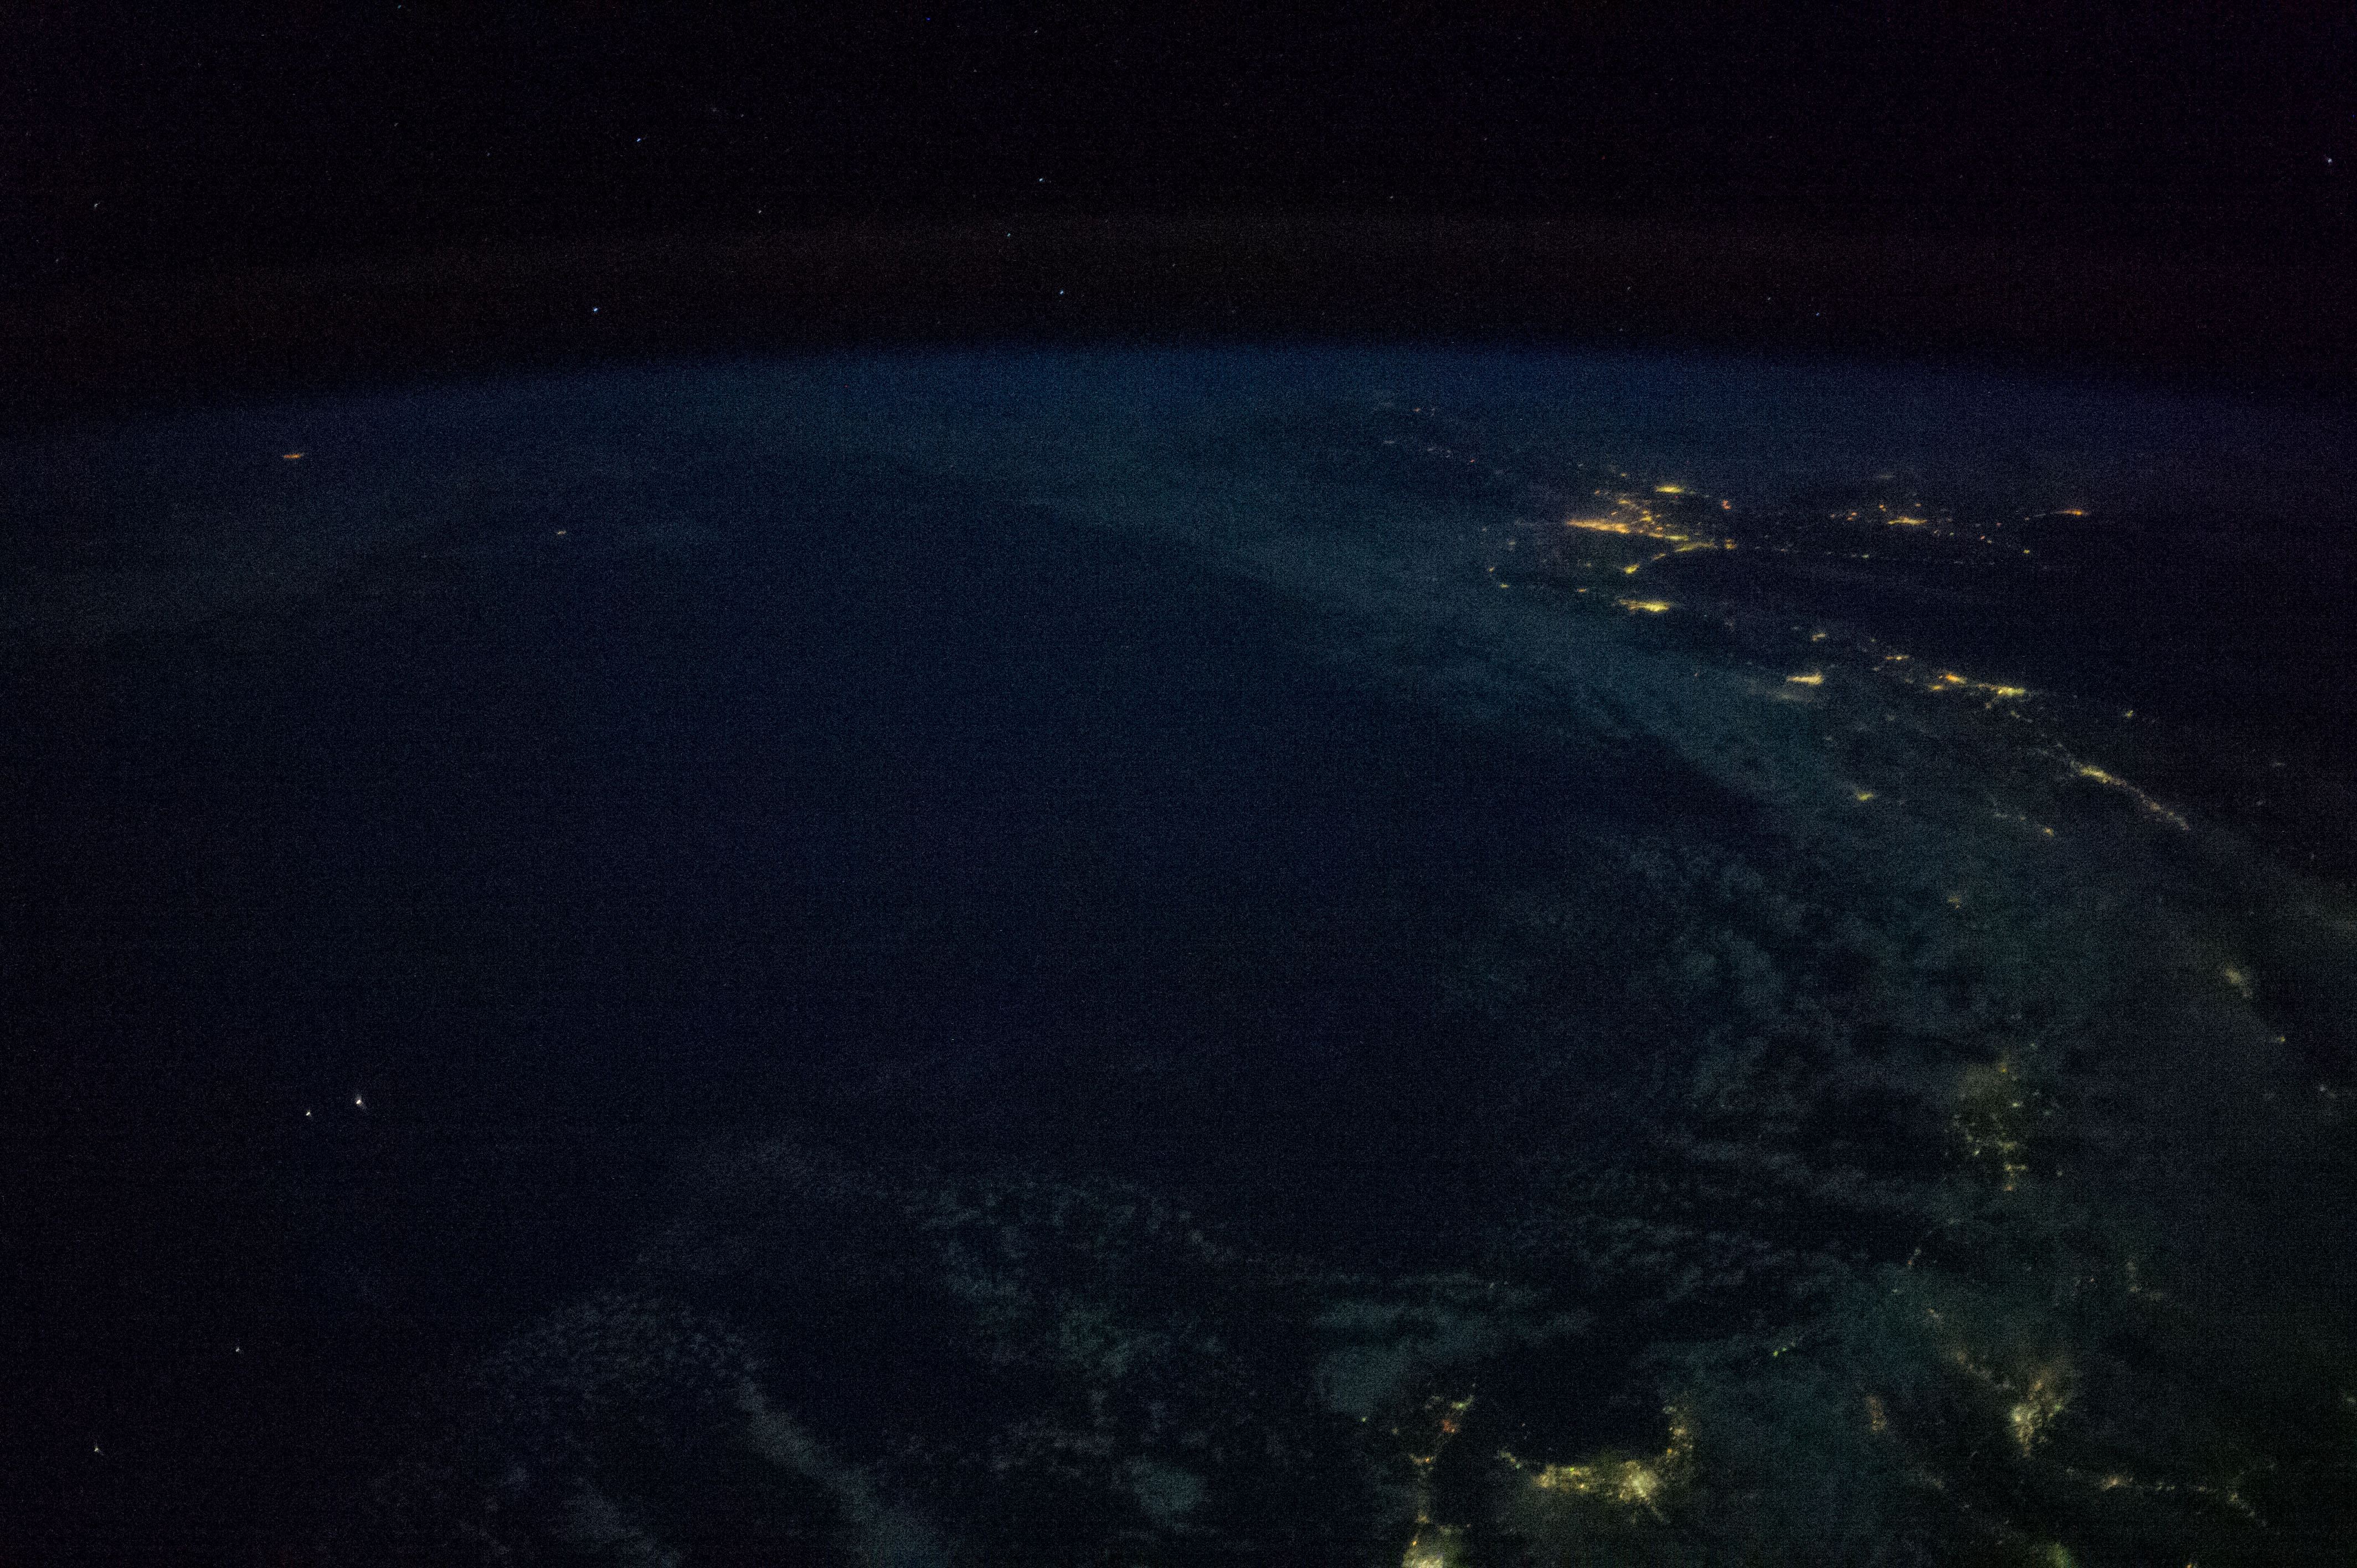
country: JAPAN
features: SEA OF JAPAN, NIIGATA, FUKUOKA, NIGHTLIGHTS, EARTH LIMB
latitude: 40.6
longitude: 138.8
